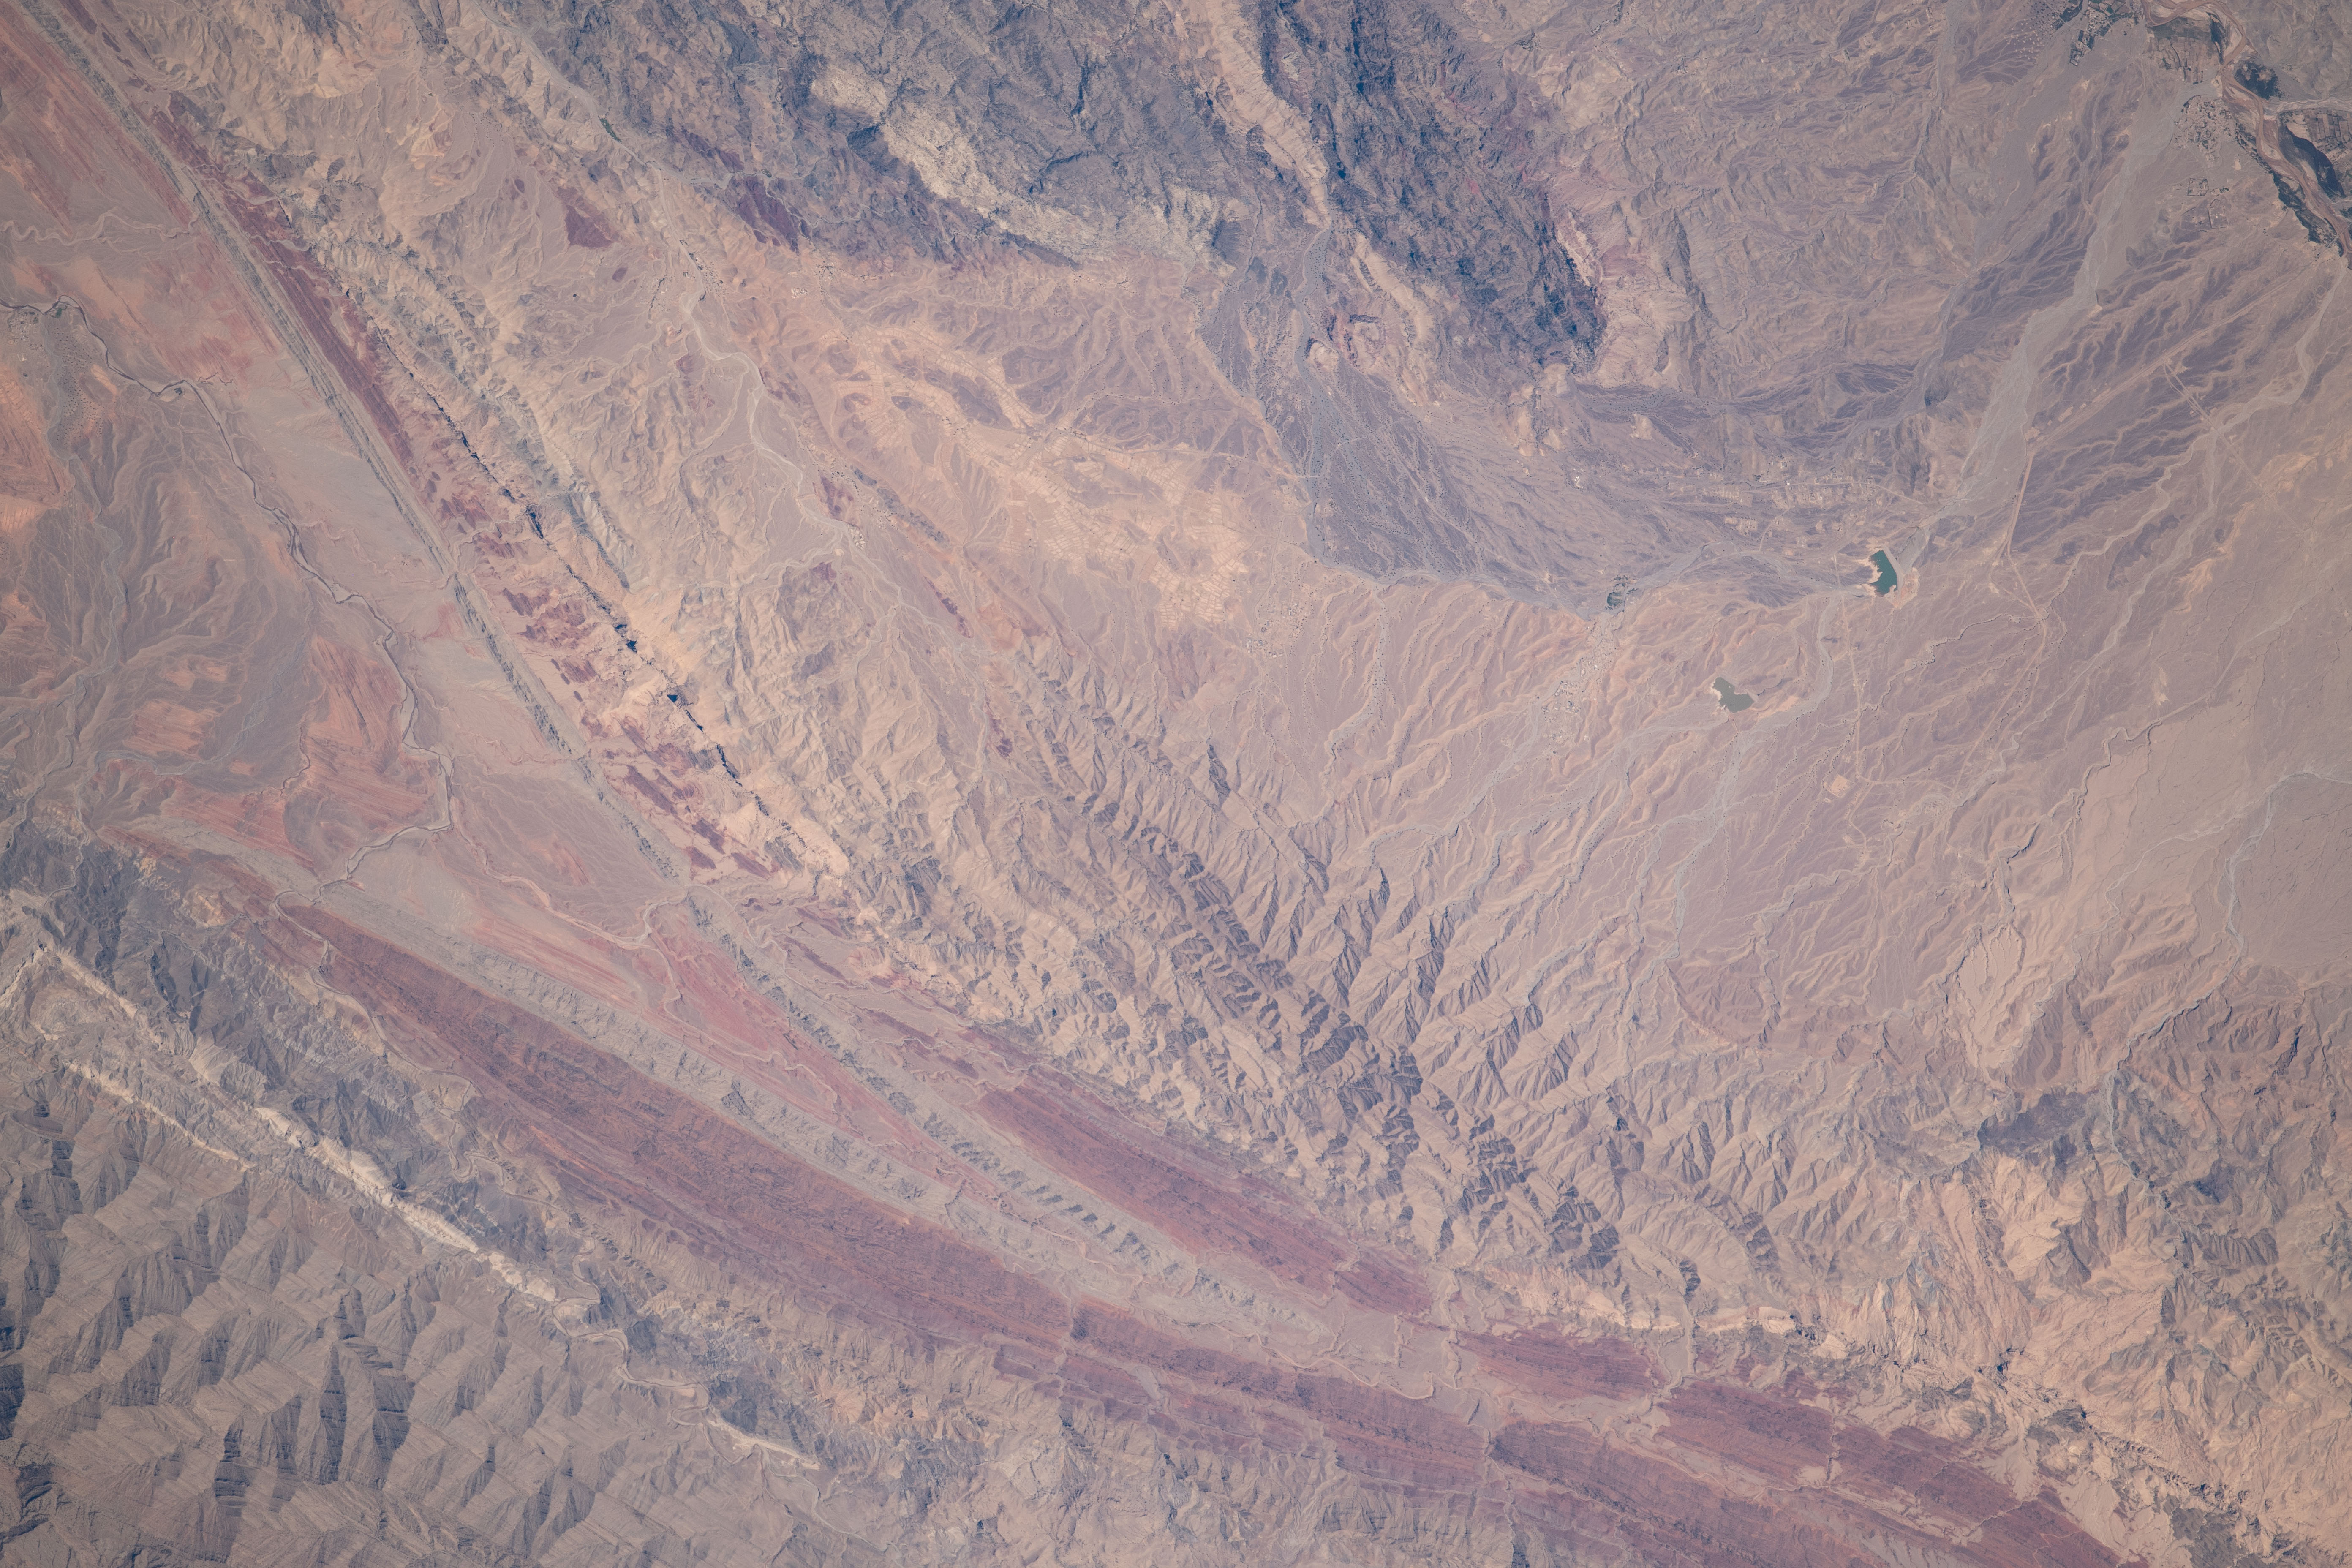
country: PAKISTAN
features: BALOCHISTAN,ZHOB,PAKISTAN,APPO ZAI
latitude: 31.5
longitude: 69.3
